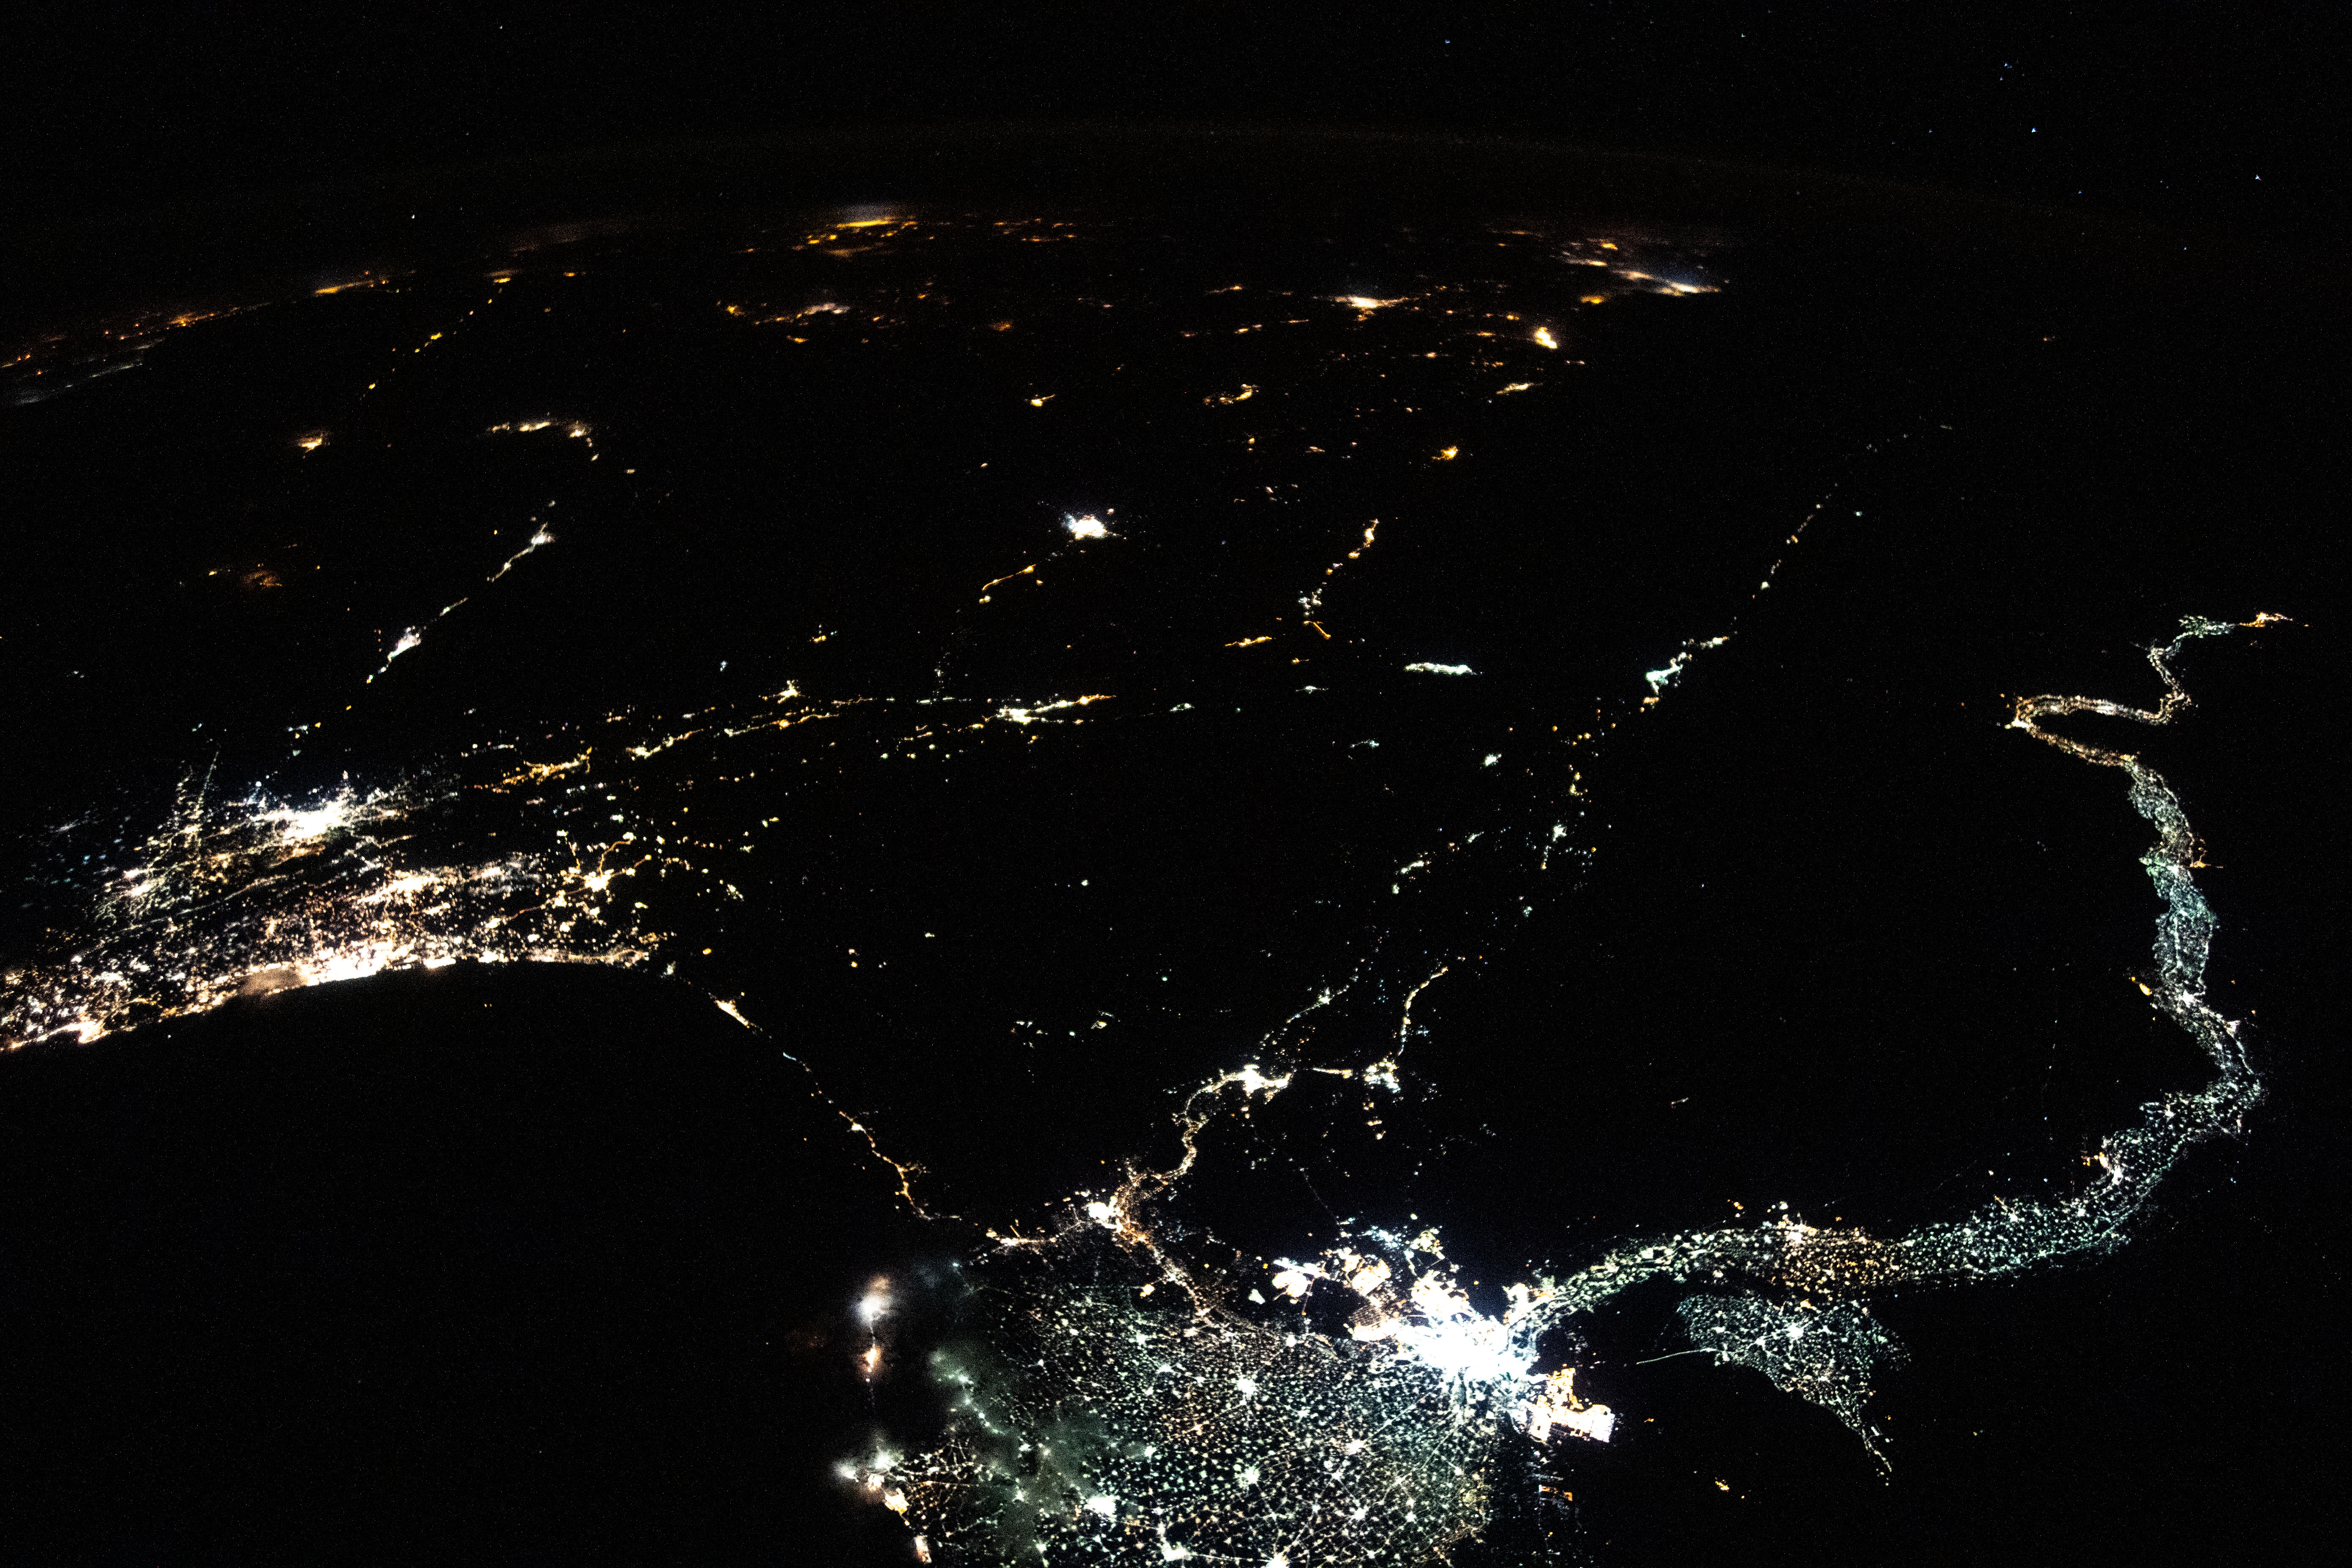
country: EGYPT
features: DARK EARTHOBS, NILE DELTA
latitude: 28.0
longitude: 34.0
